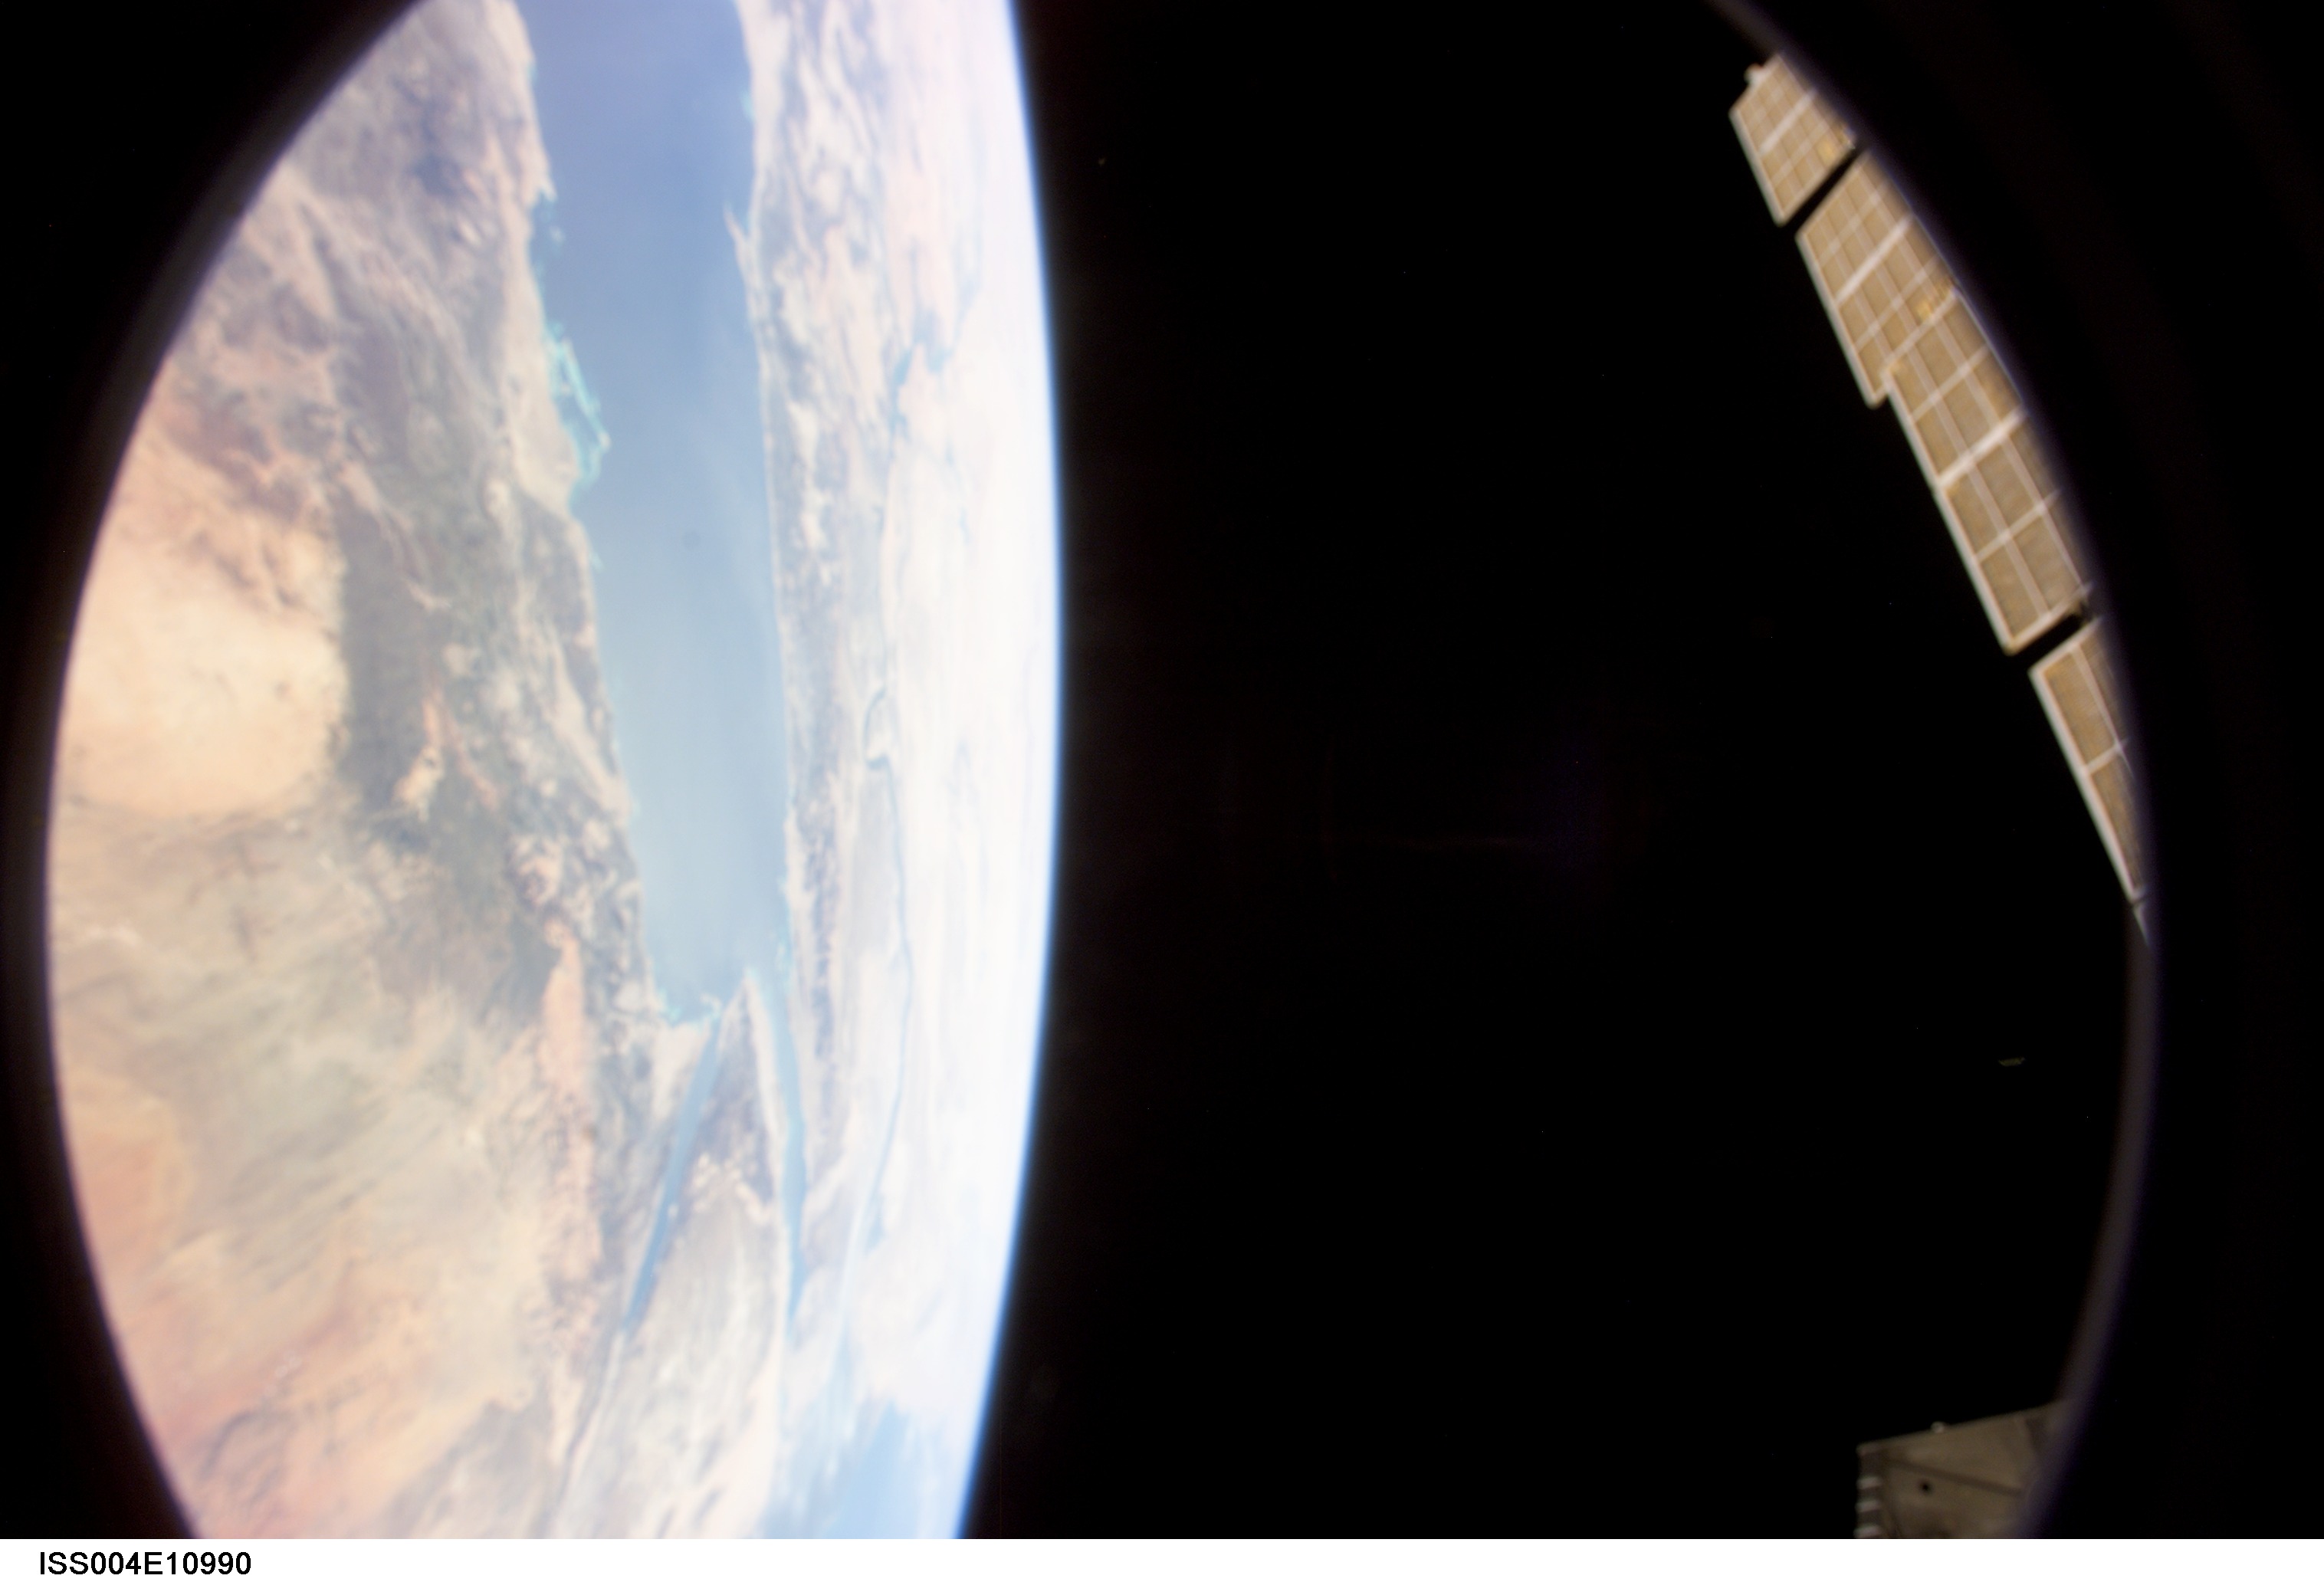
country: EGYPT
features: PAN-EGYPT, SAUDI ARABIA
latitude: 24.5
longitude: 33.0
